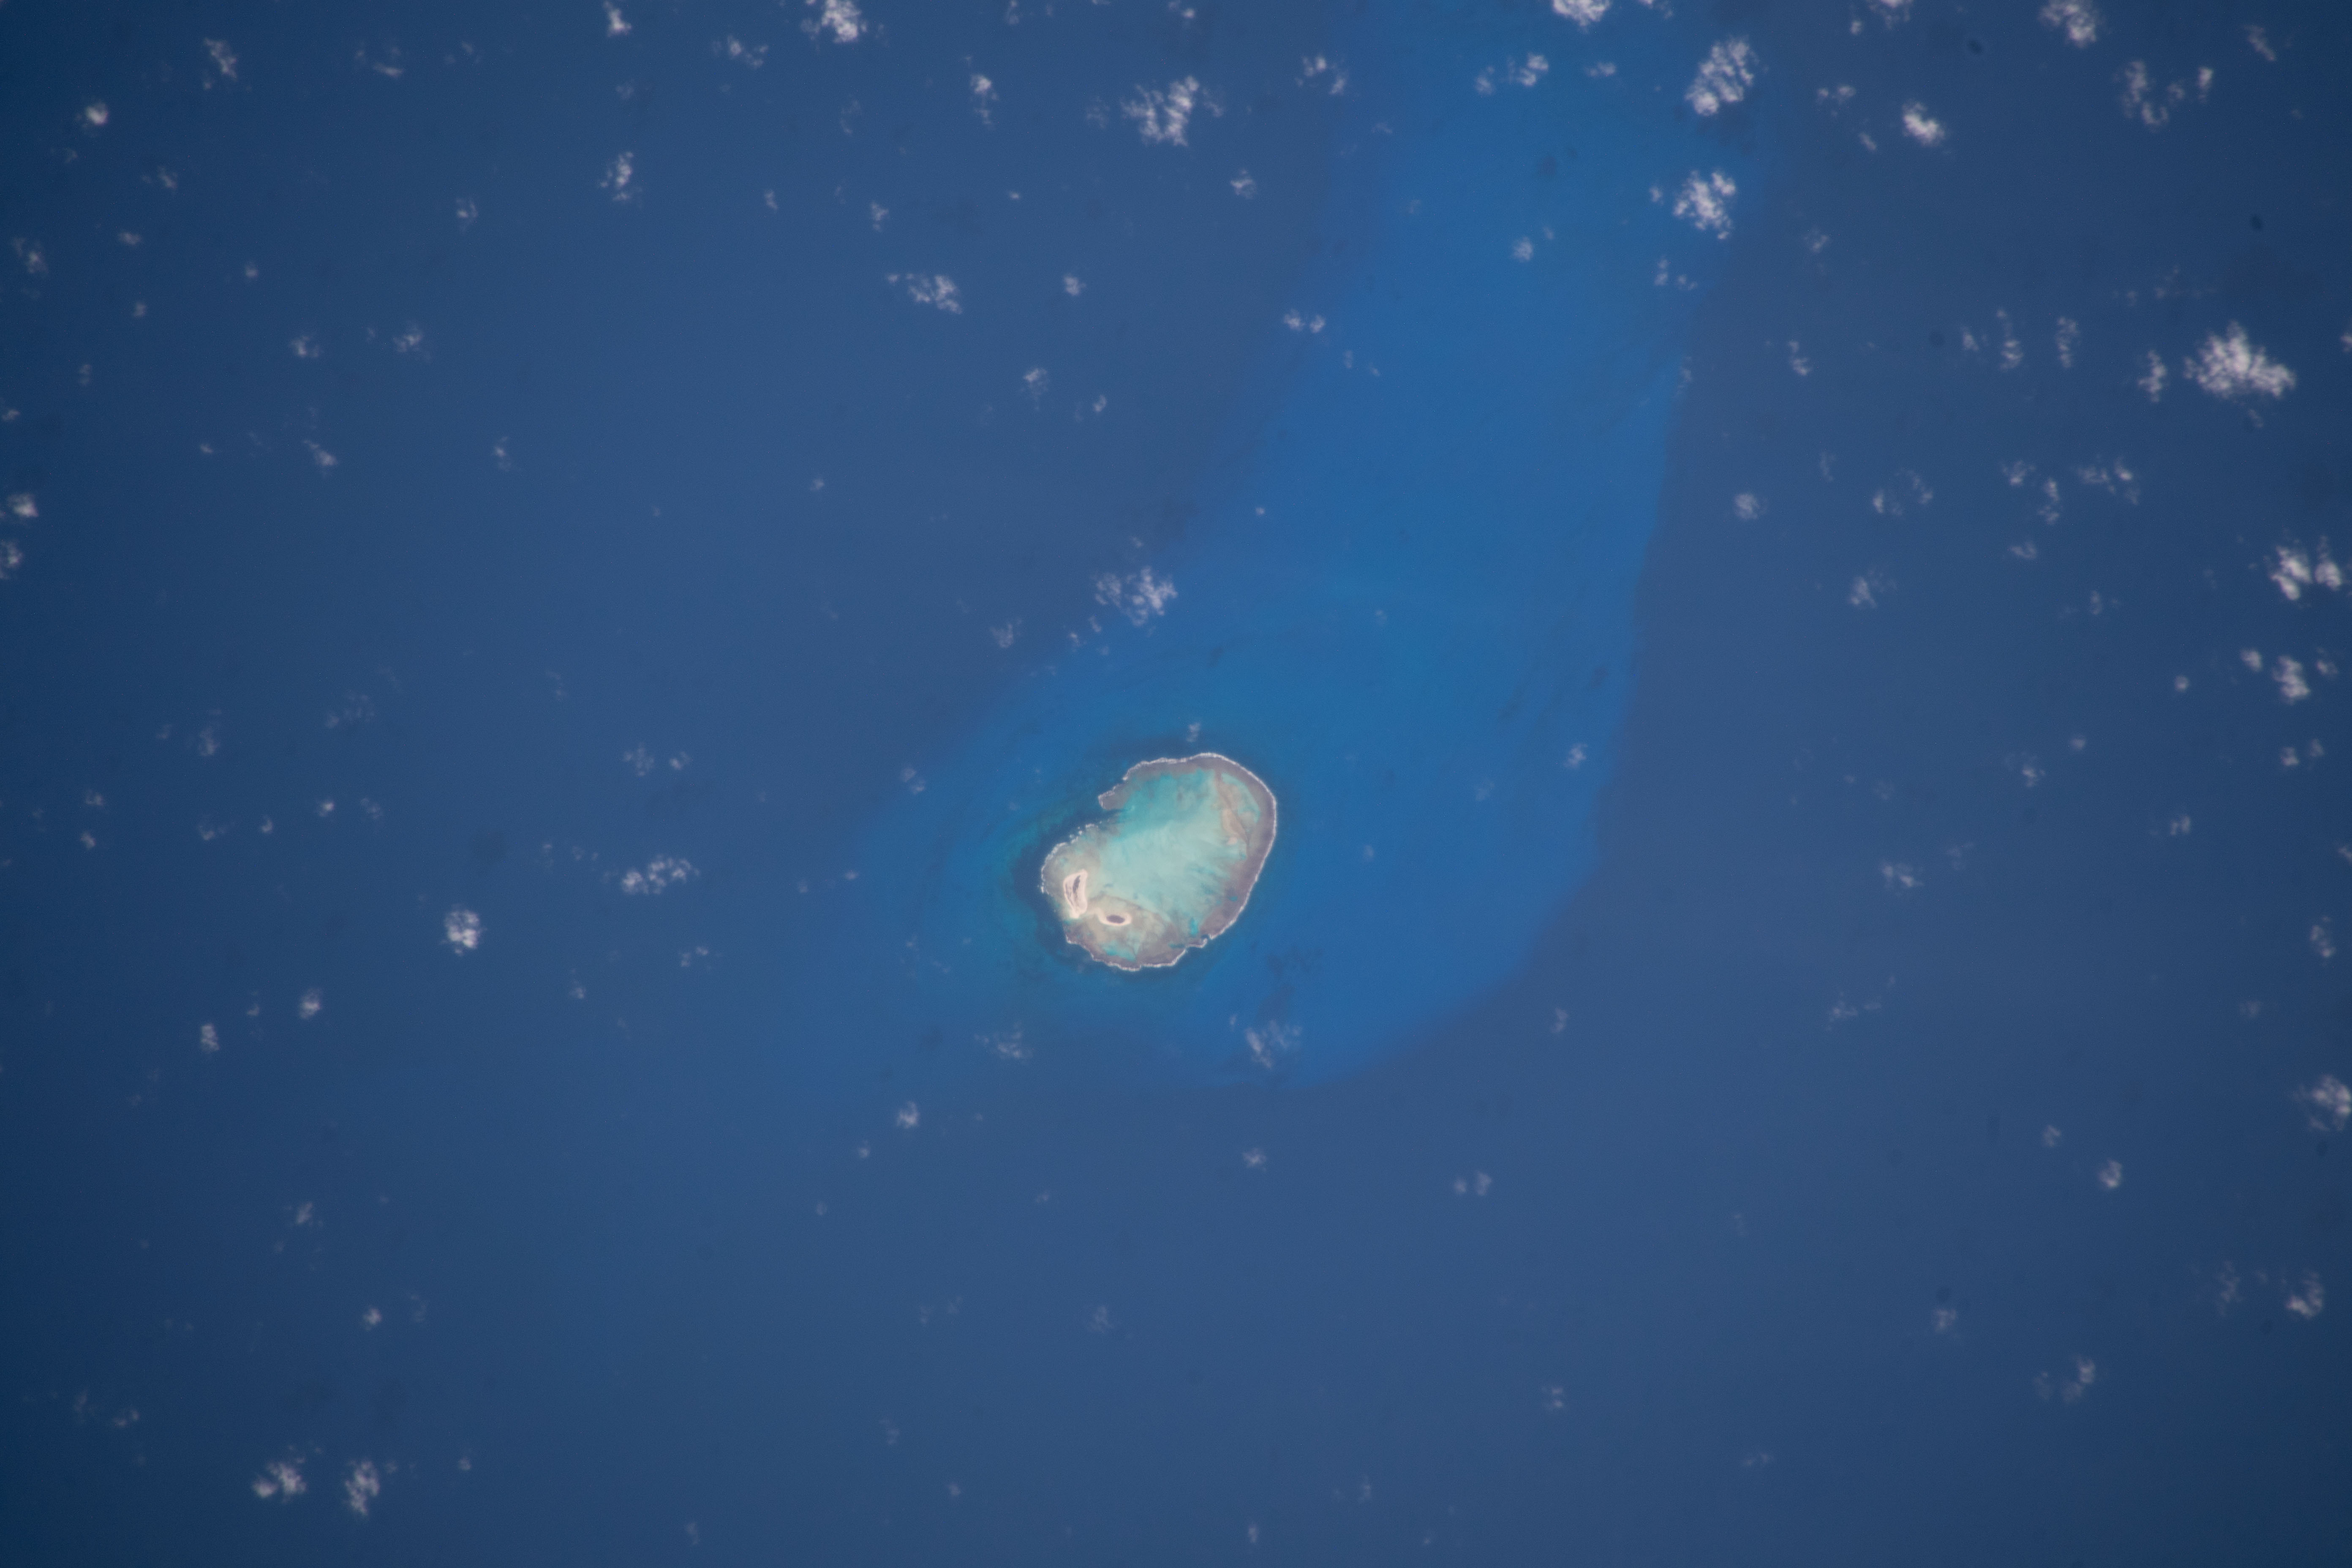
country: BRAZIL
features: ATOL DAS ROCAS
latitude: -3.9
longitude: -33.8
